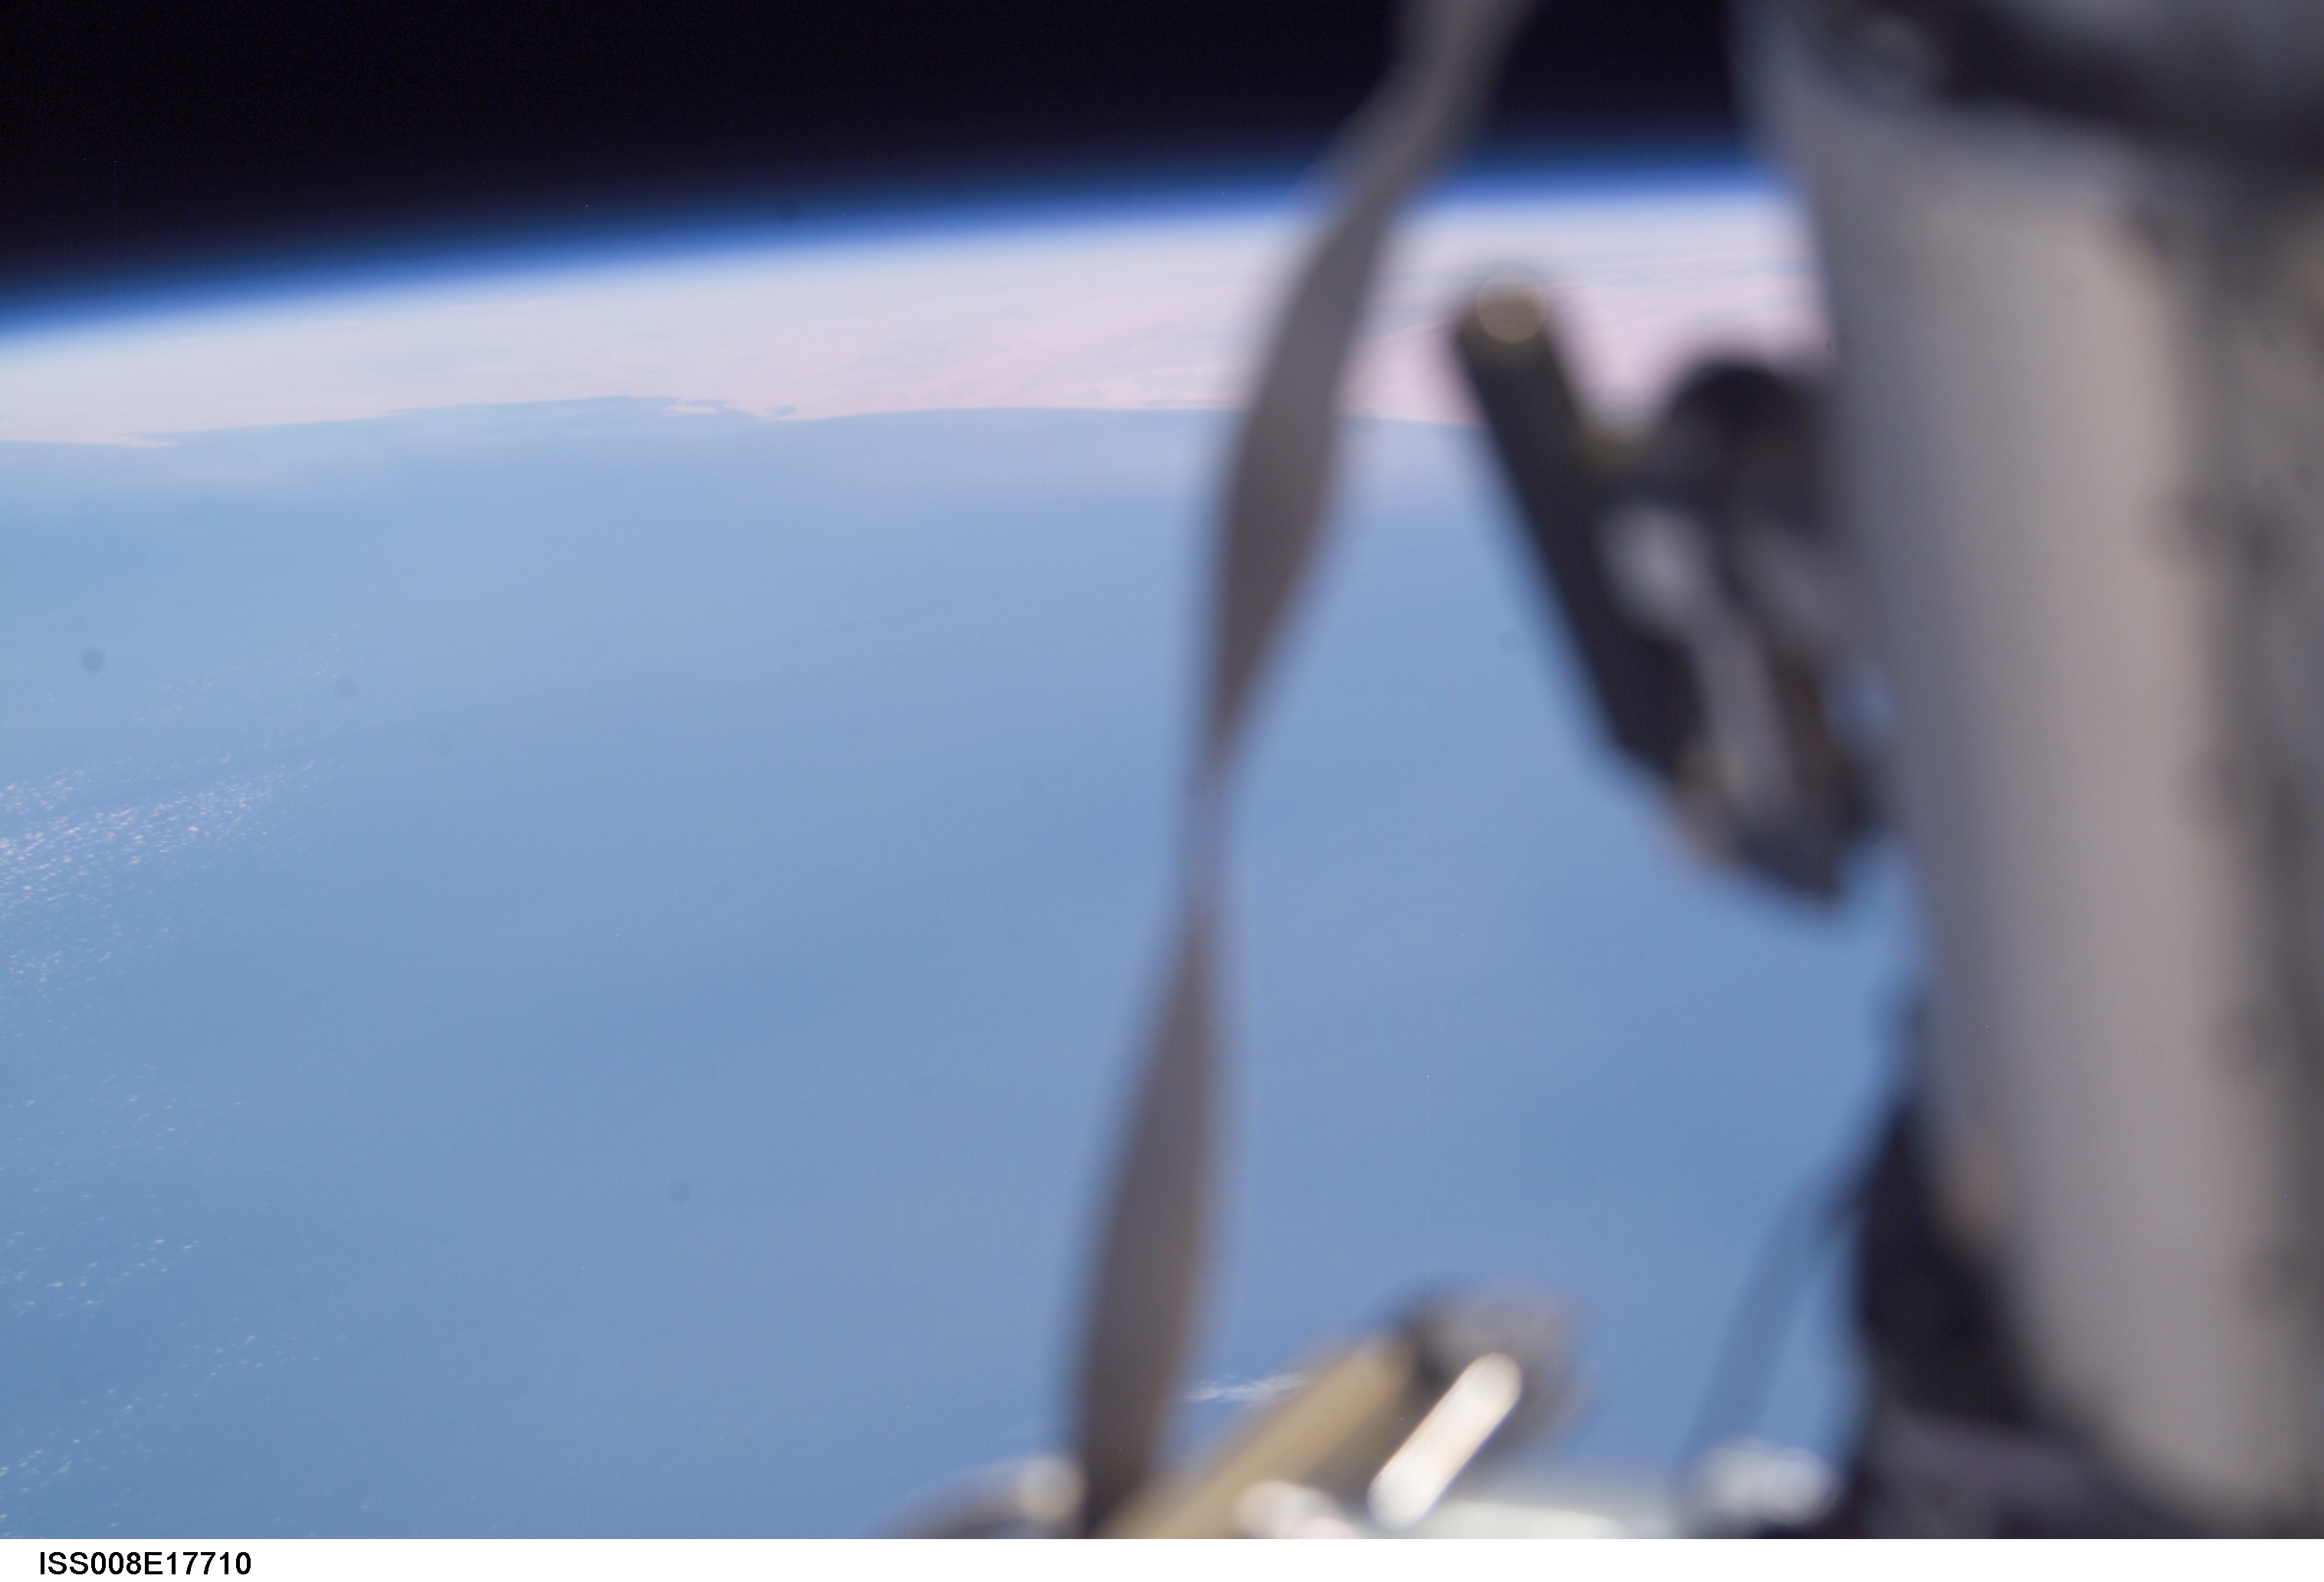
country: ATLANTIC OCEAN
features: TRARZA DES., ATMOSPHERIC LIMB
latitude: 16.5
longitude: -19.0
